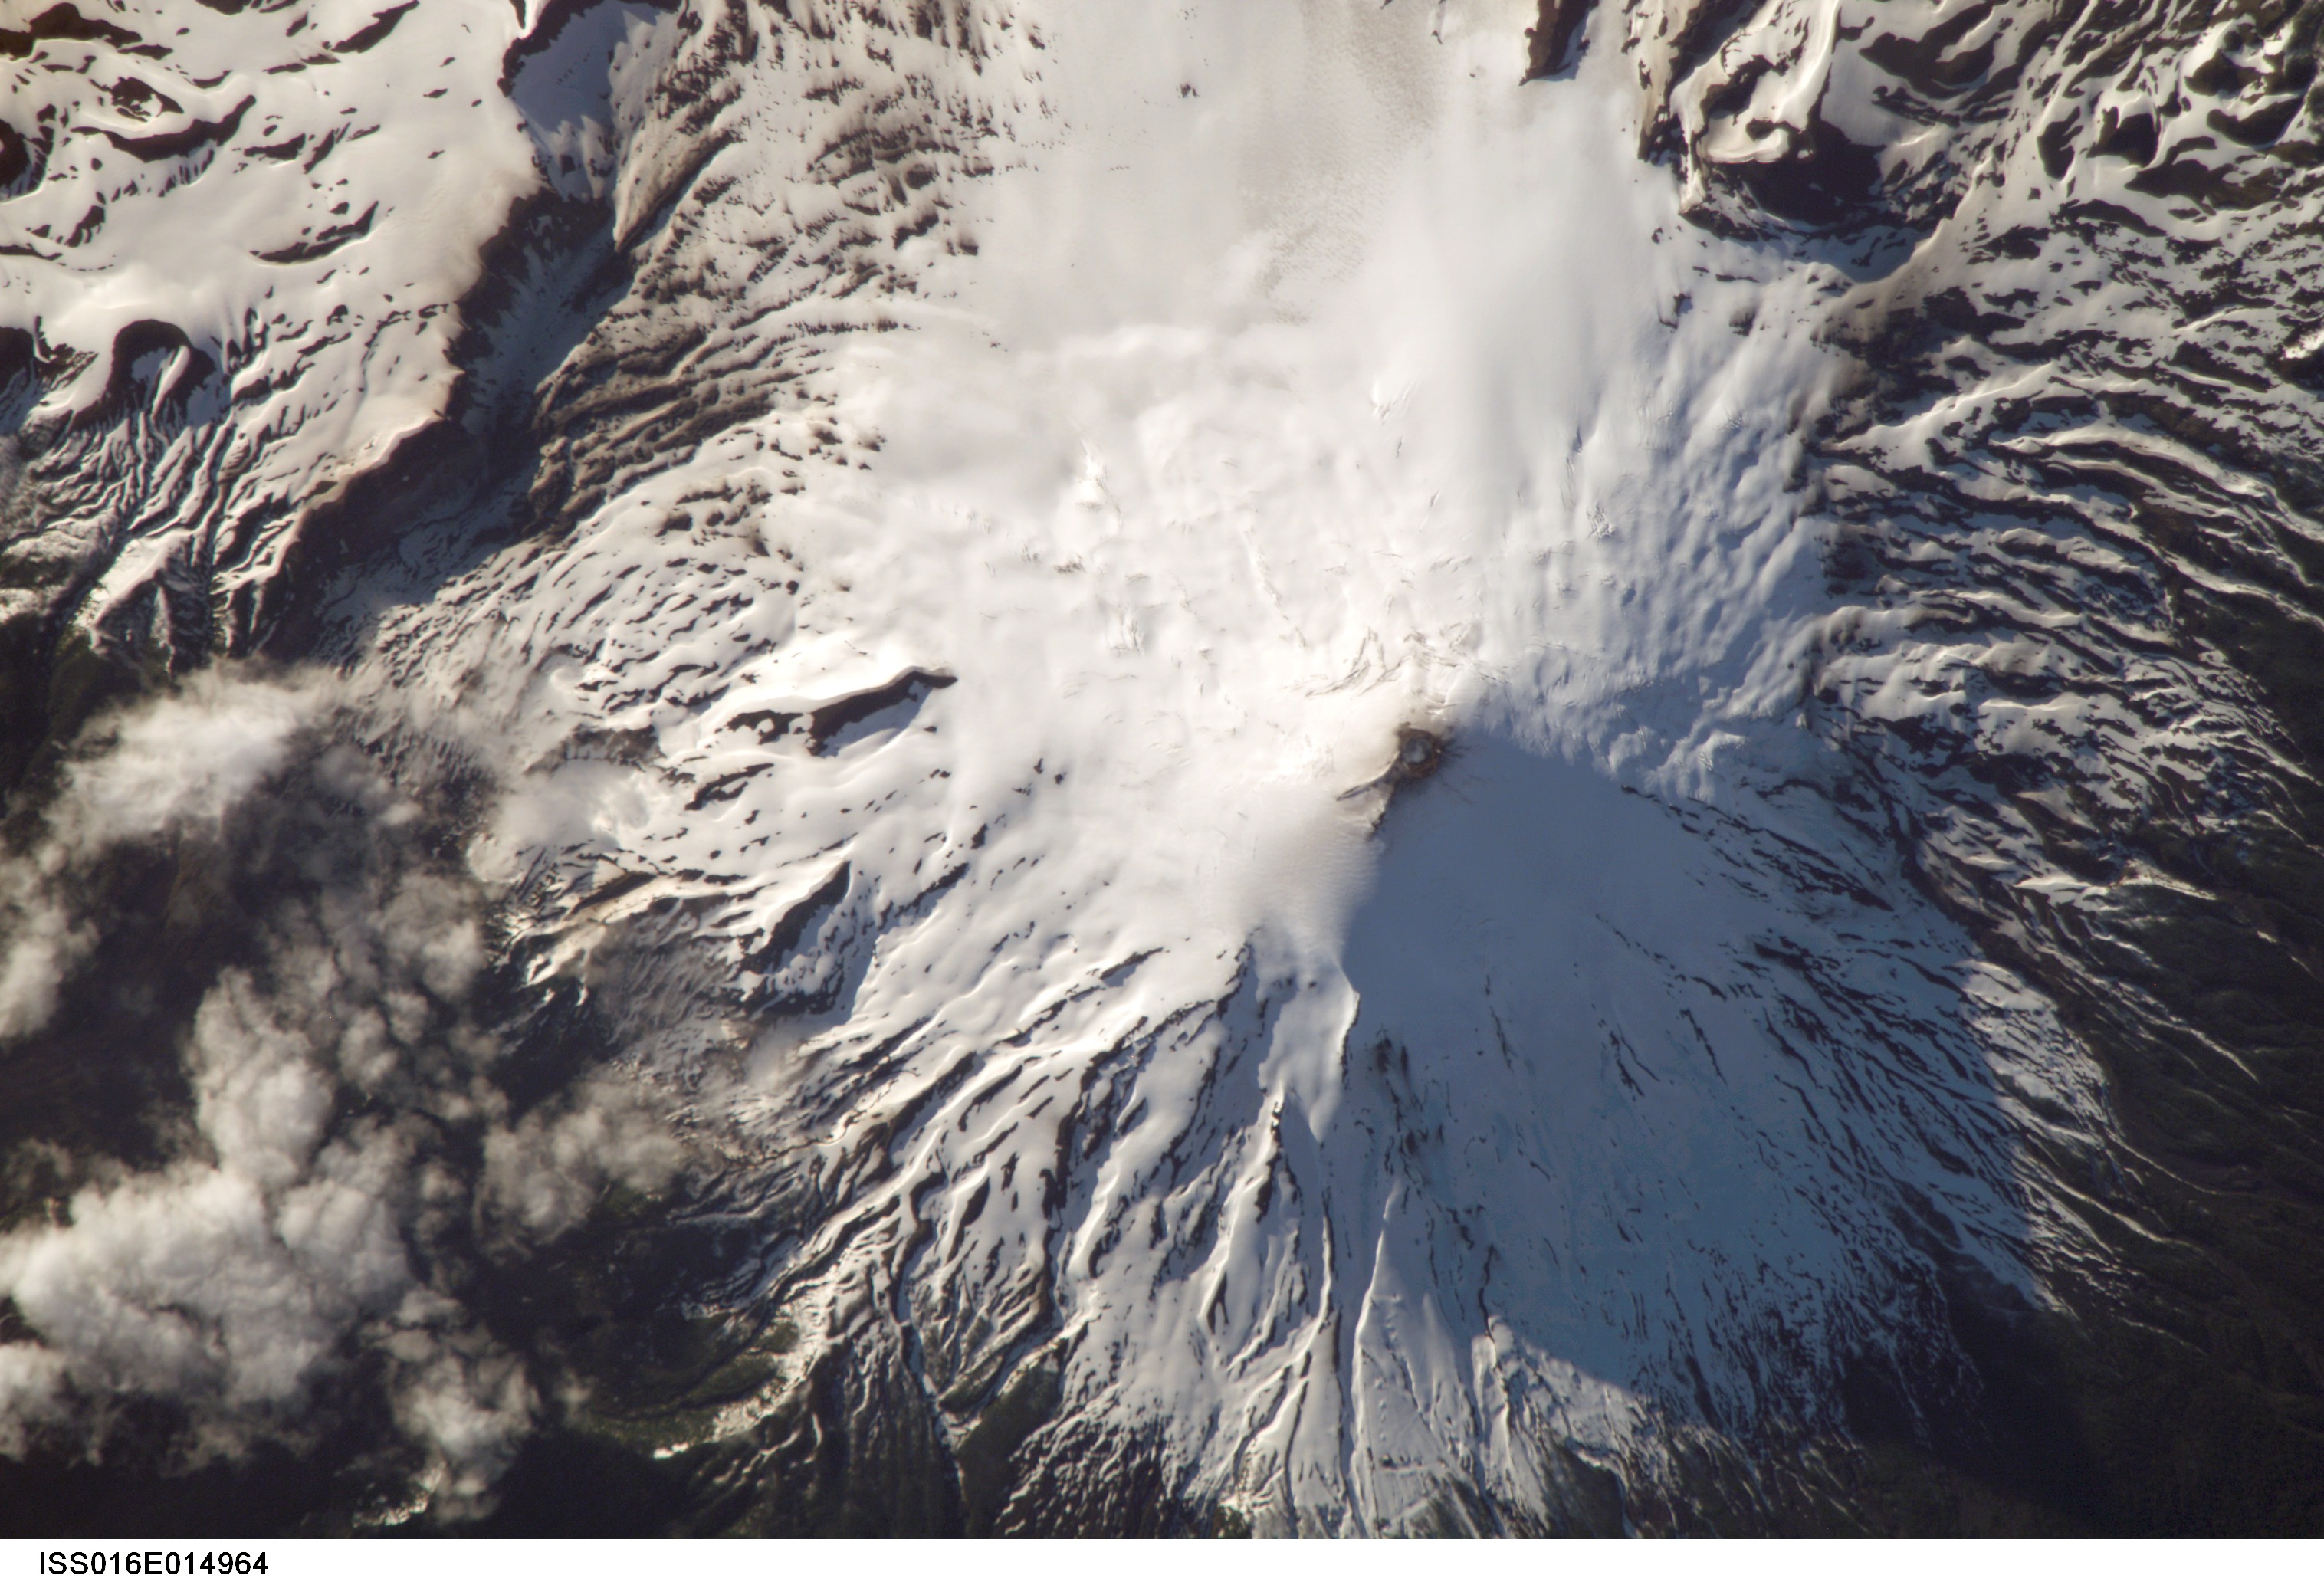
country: CHILE
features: VILLARRICA VOLCANO,CHILE
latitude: -39.4
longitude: -71.9
